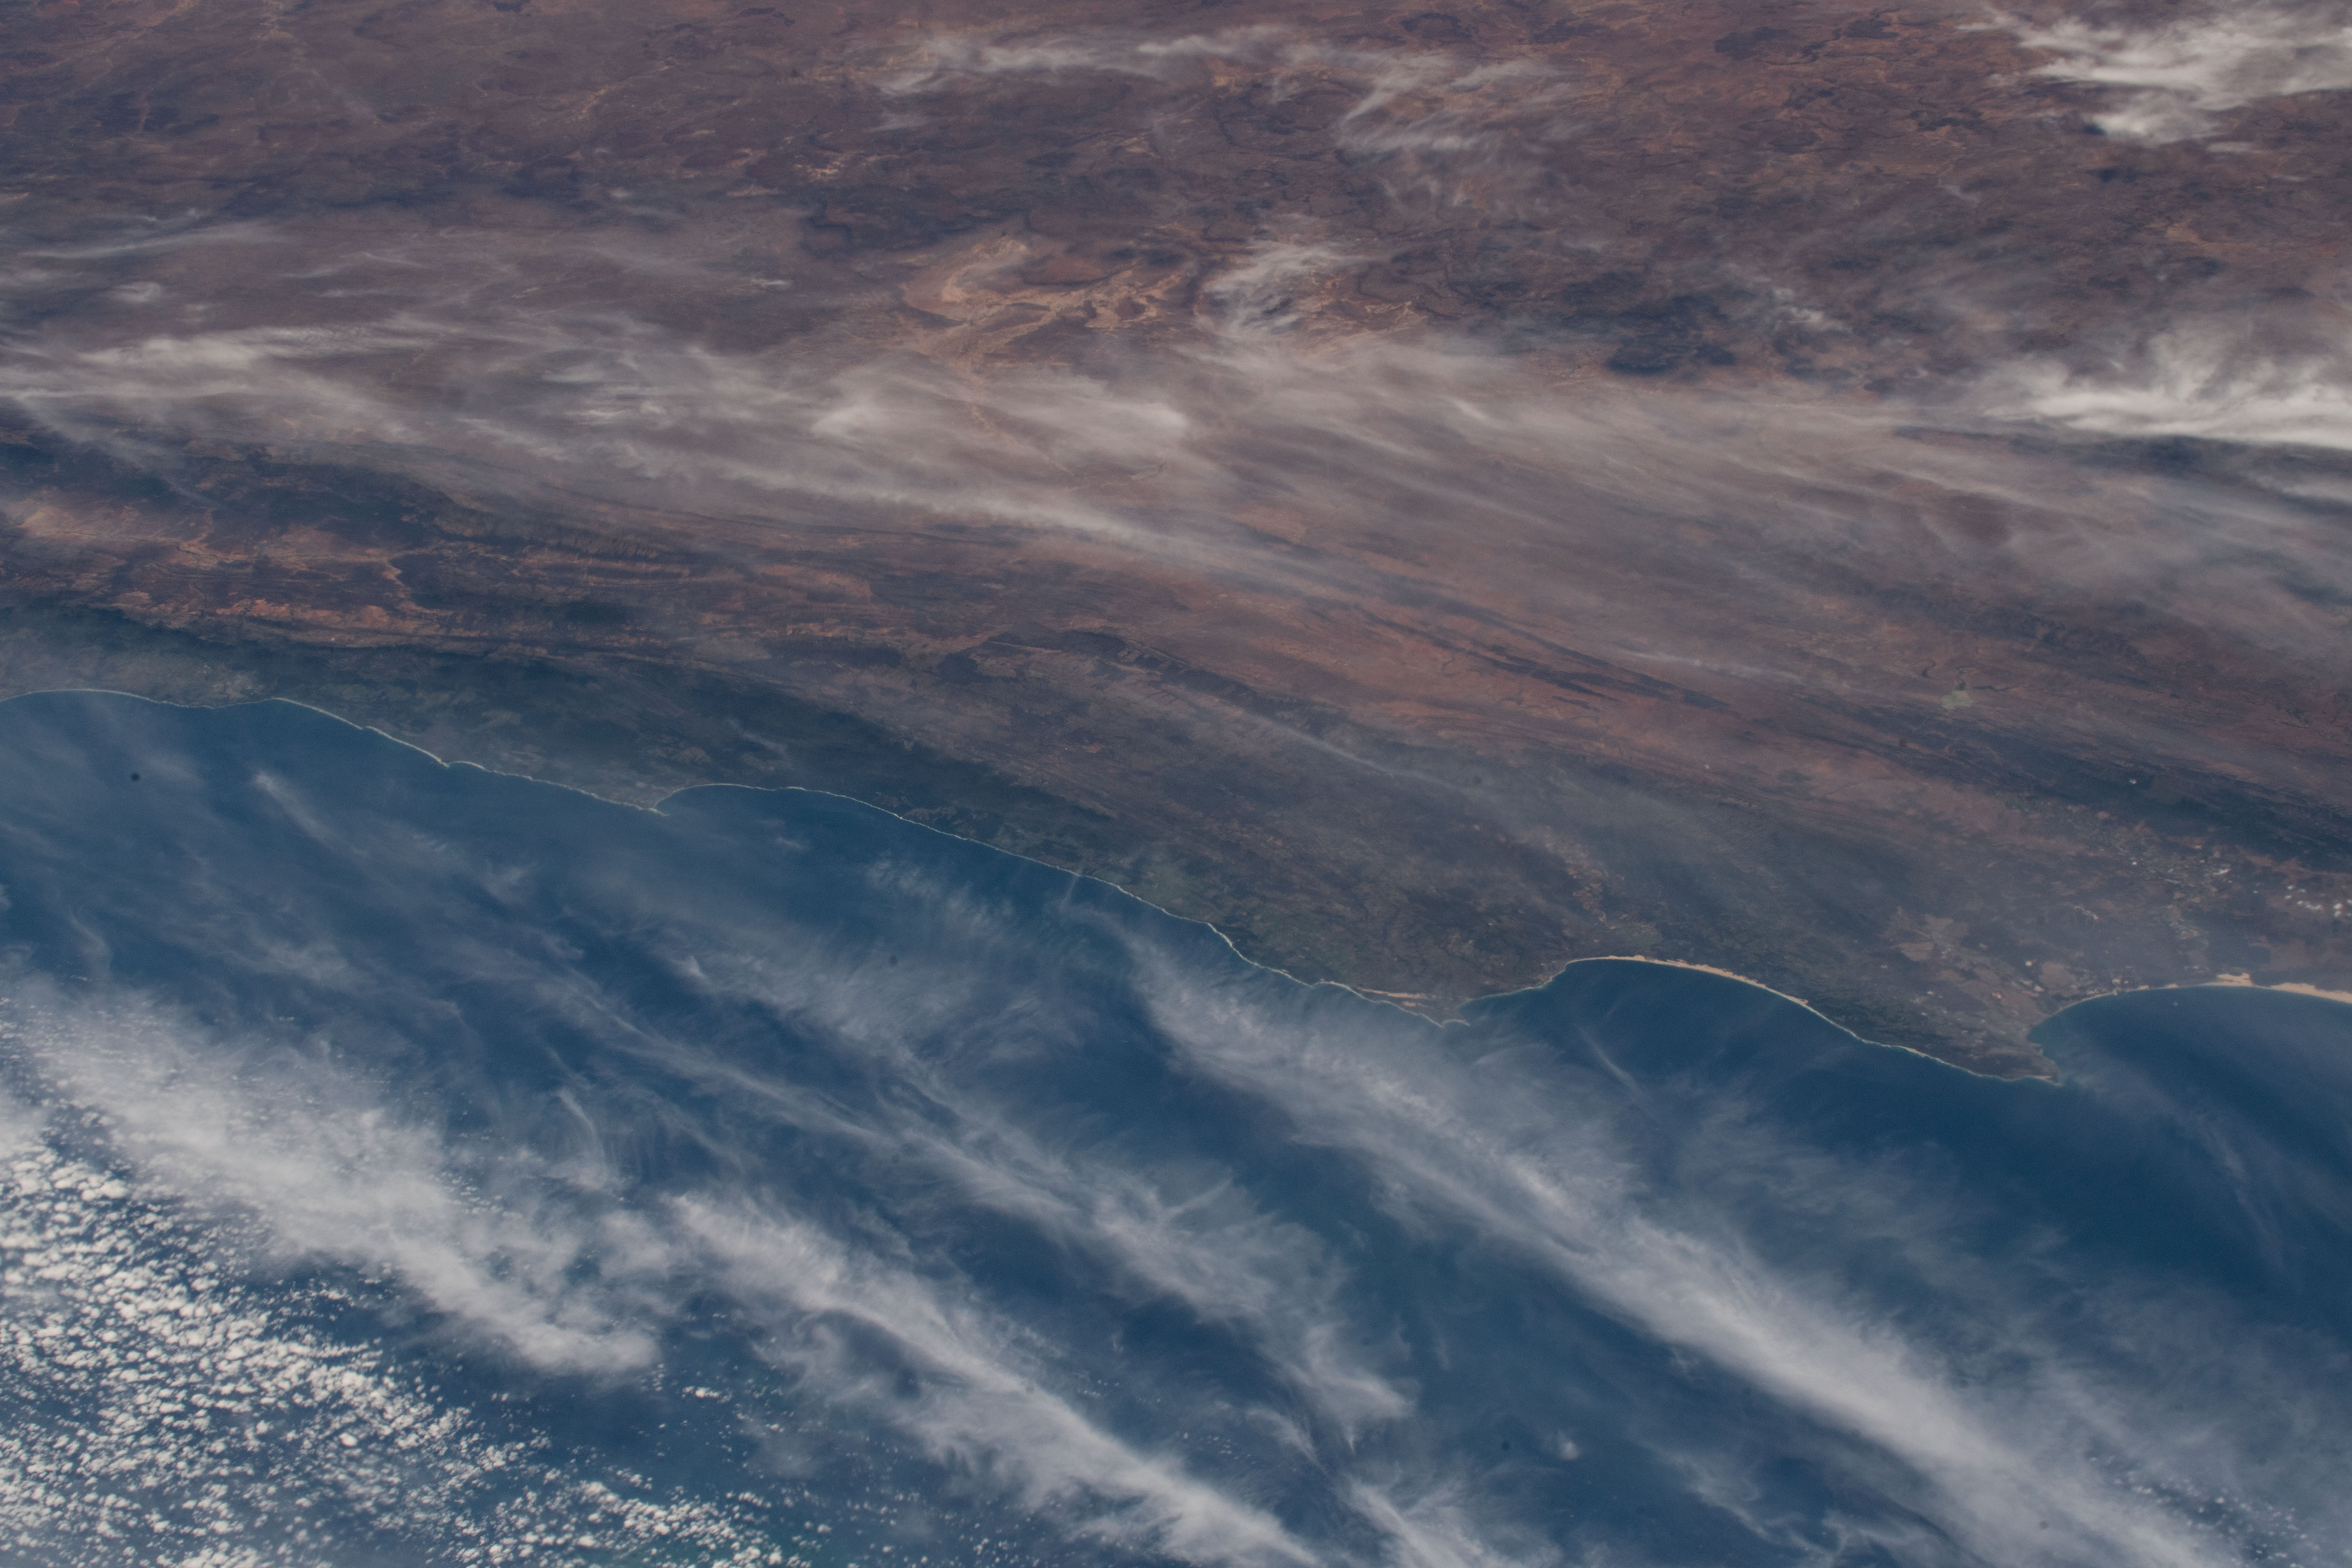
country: REPUBLIC SOUTH AFRICA
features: WESTERN CAPE, EASTERN CAPE, DRAKENSBERG MOUNTAINS, BAVIAANSKLIIF NATURE RESERVE
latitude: -33.5
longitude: 24.5
